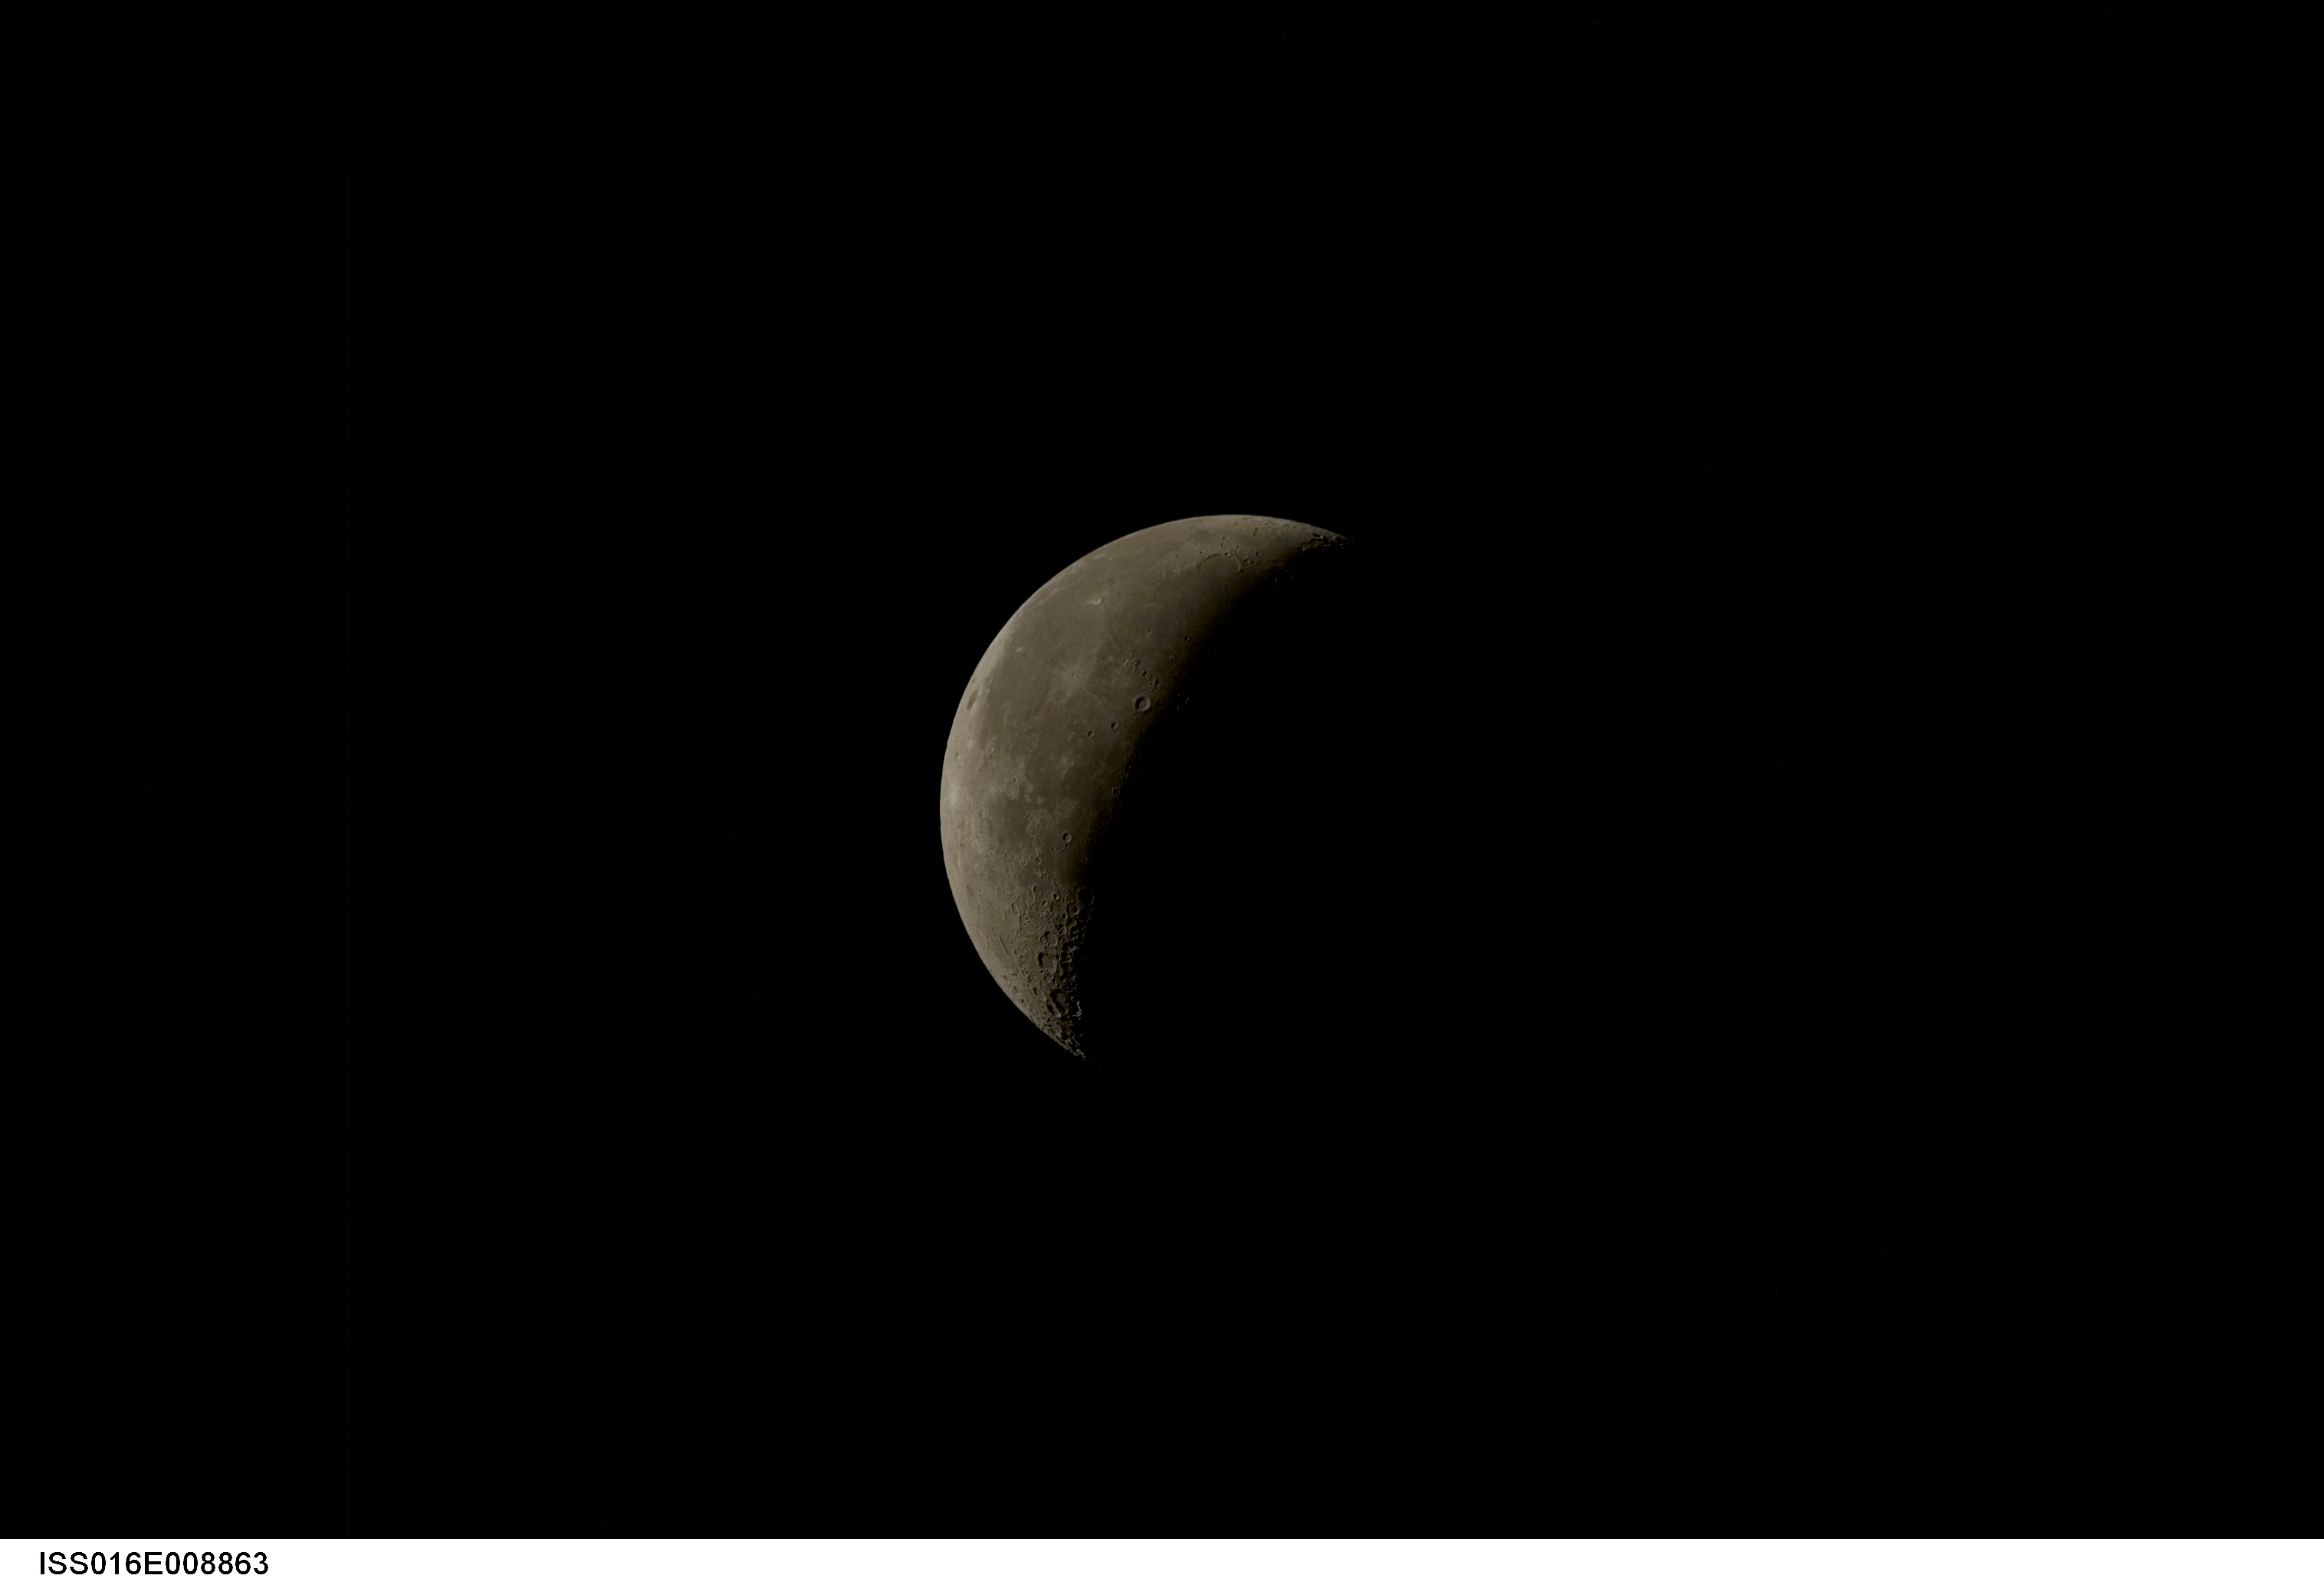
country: AFRICA
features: PAN-WANING CRESENT MOON
